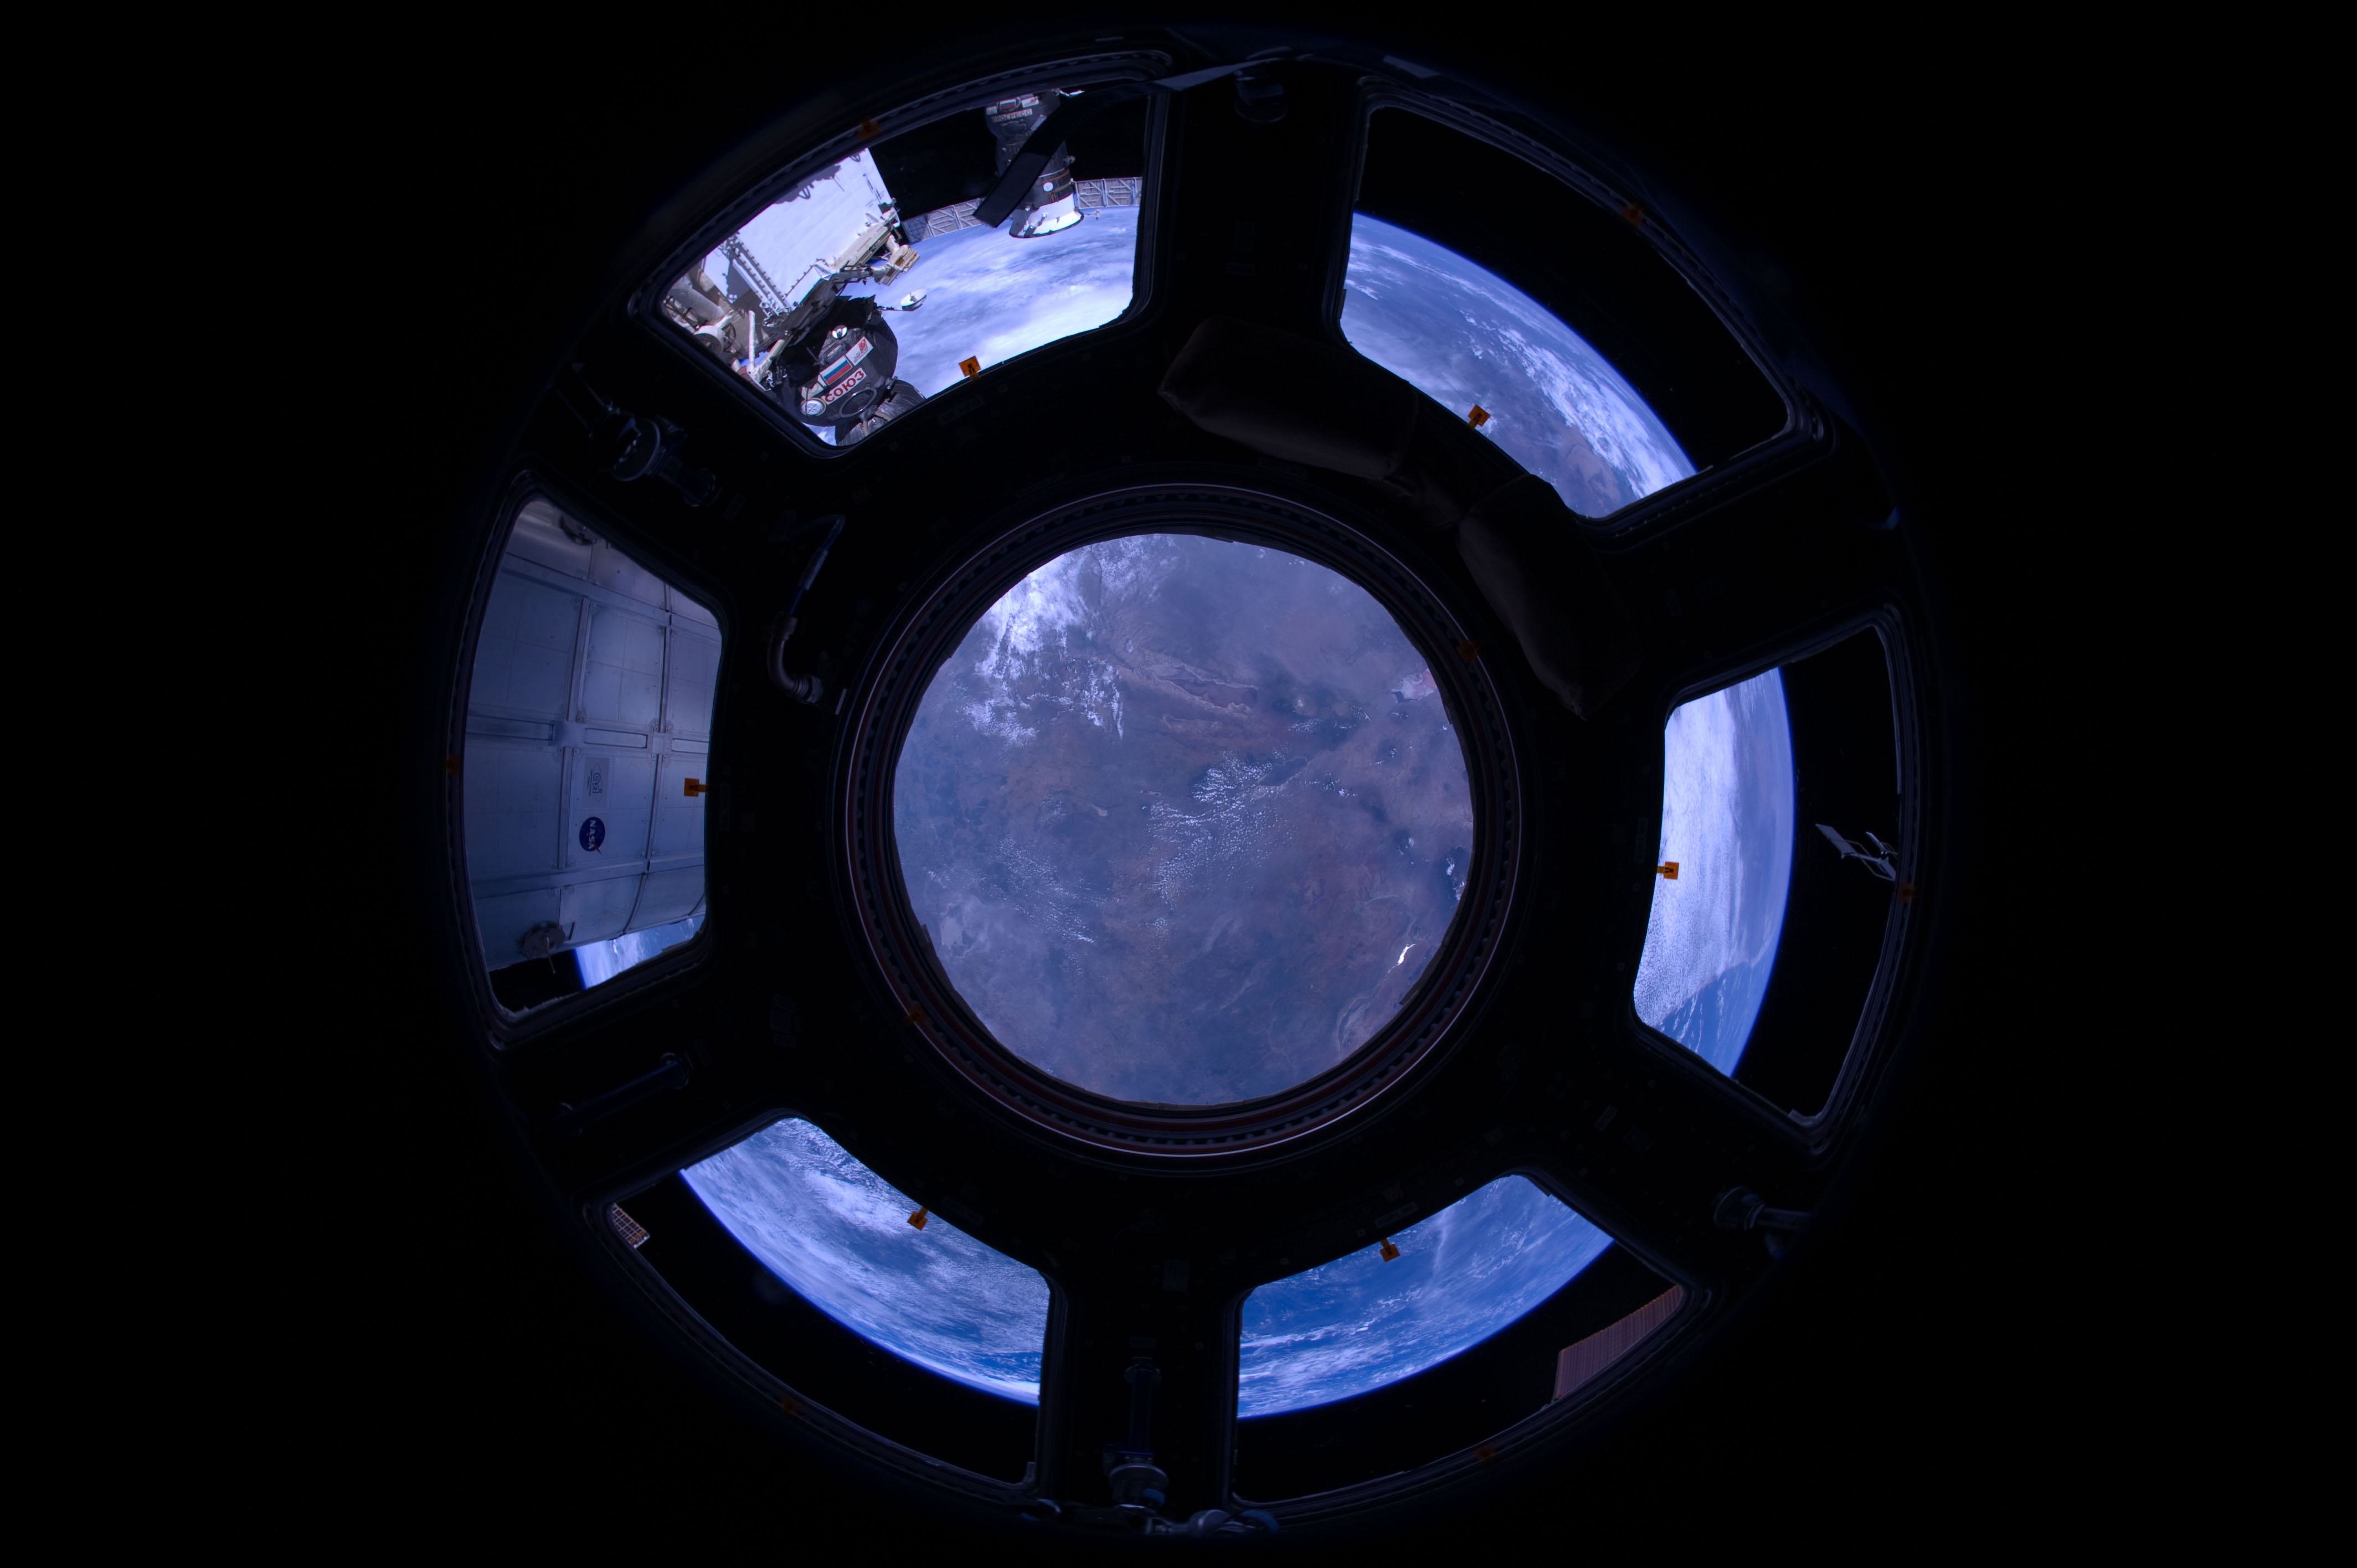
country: TANZANIA
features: L. EYASI, L. NATRON, NGORONGORO CRATER
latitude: -4.5
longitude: 36.0
